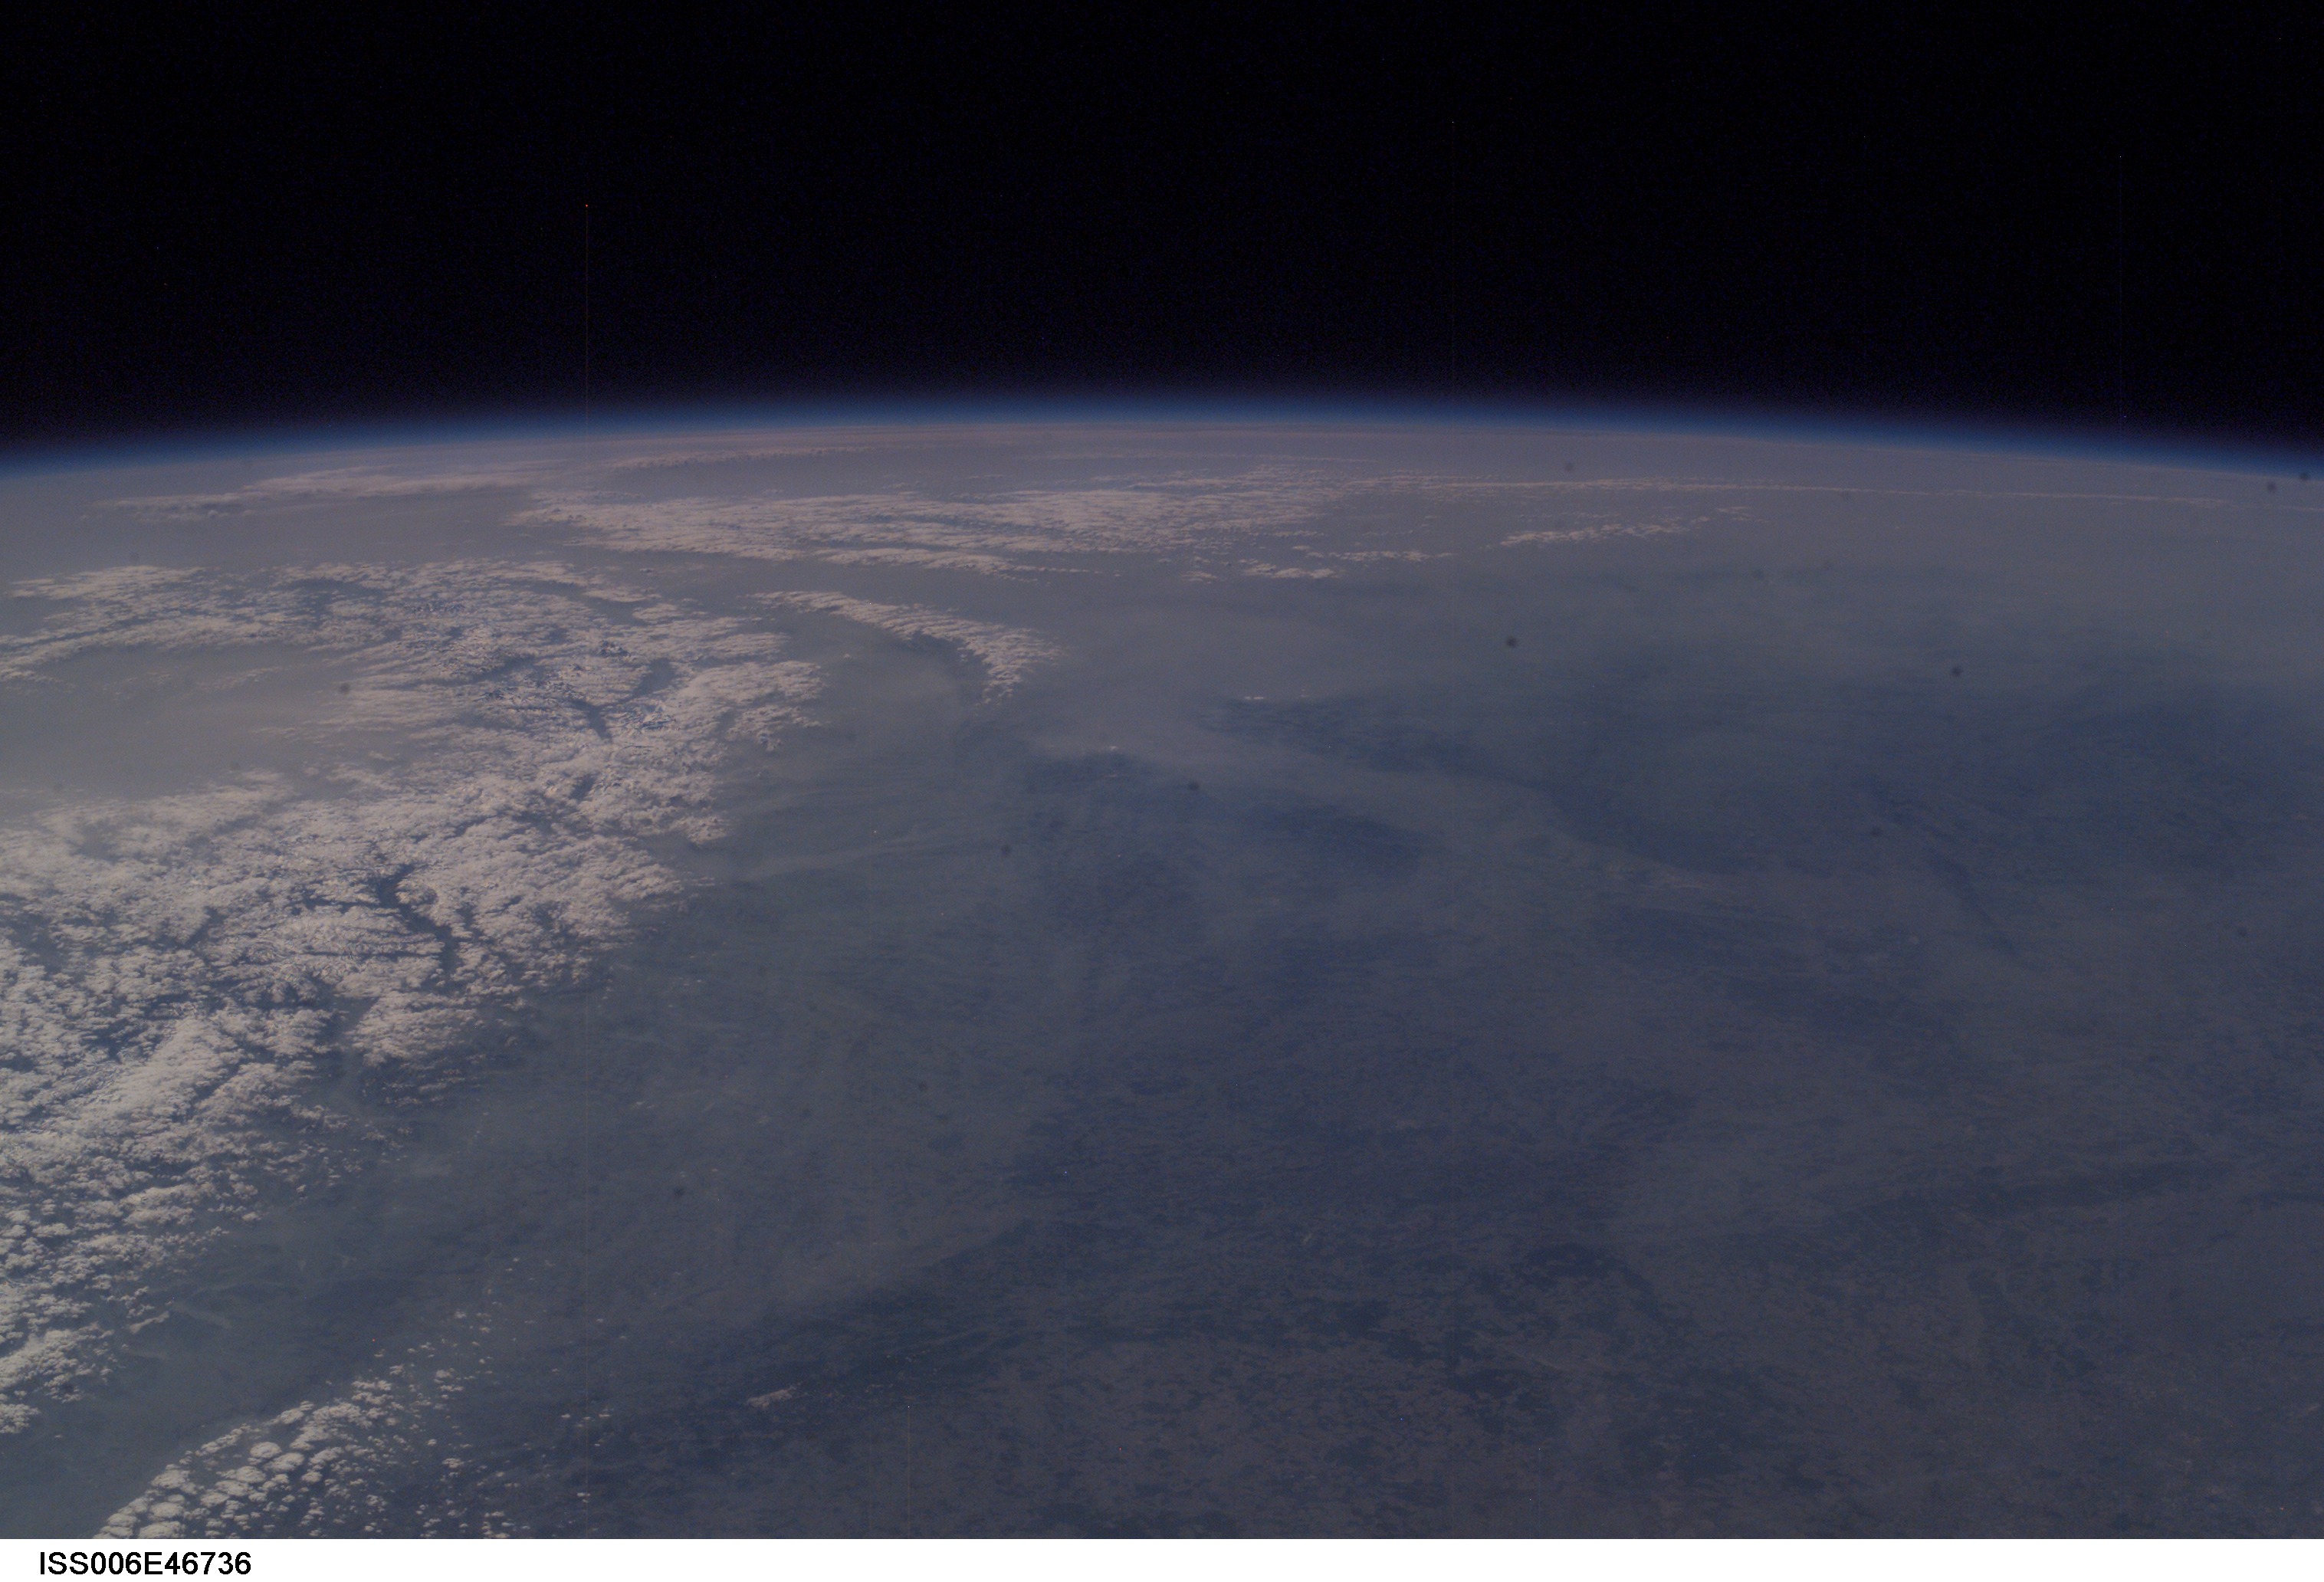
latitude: 49.0
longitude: 8.5
